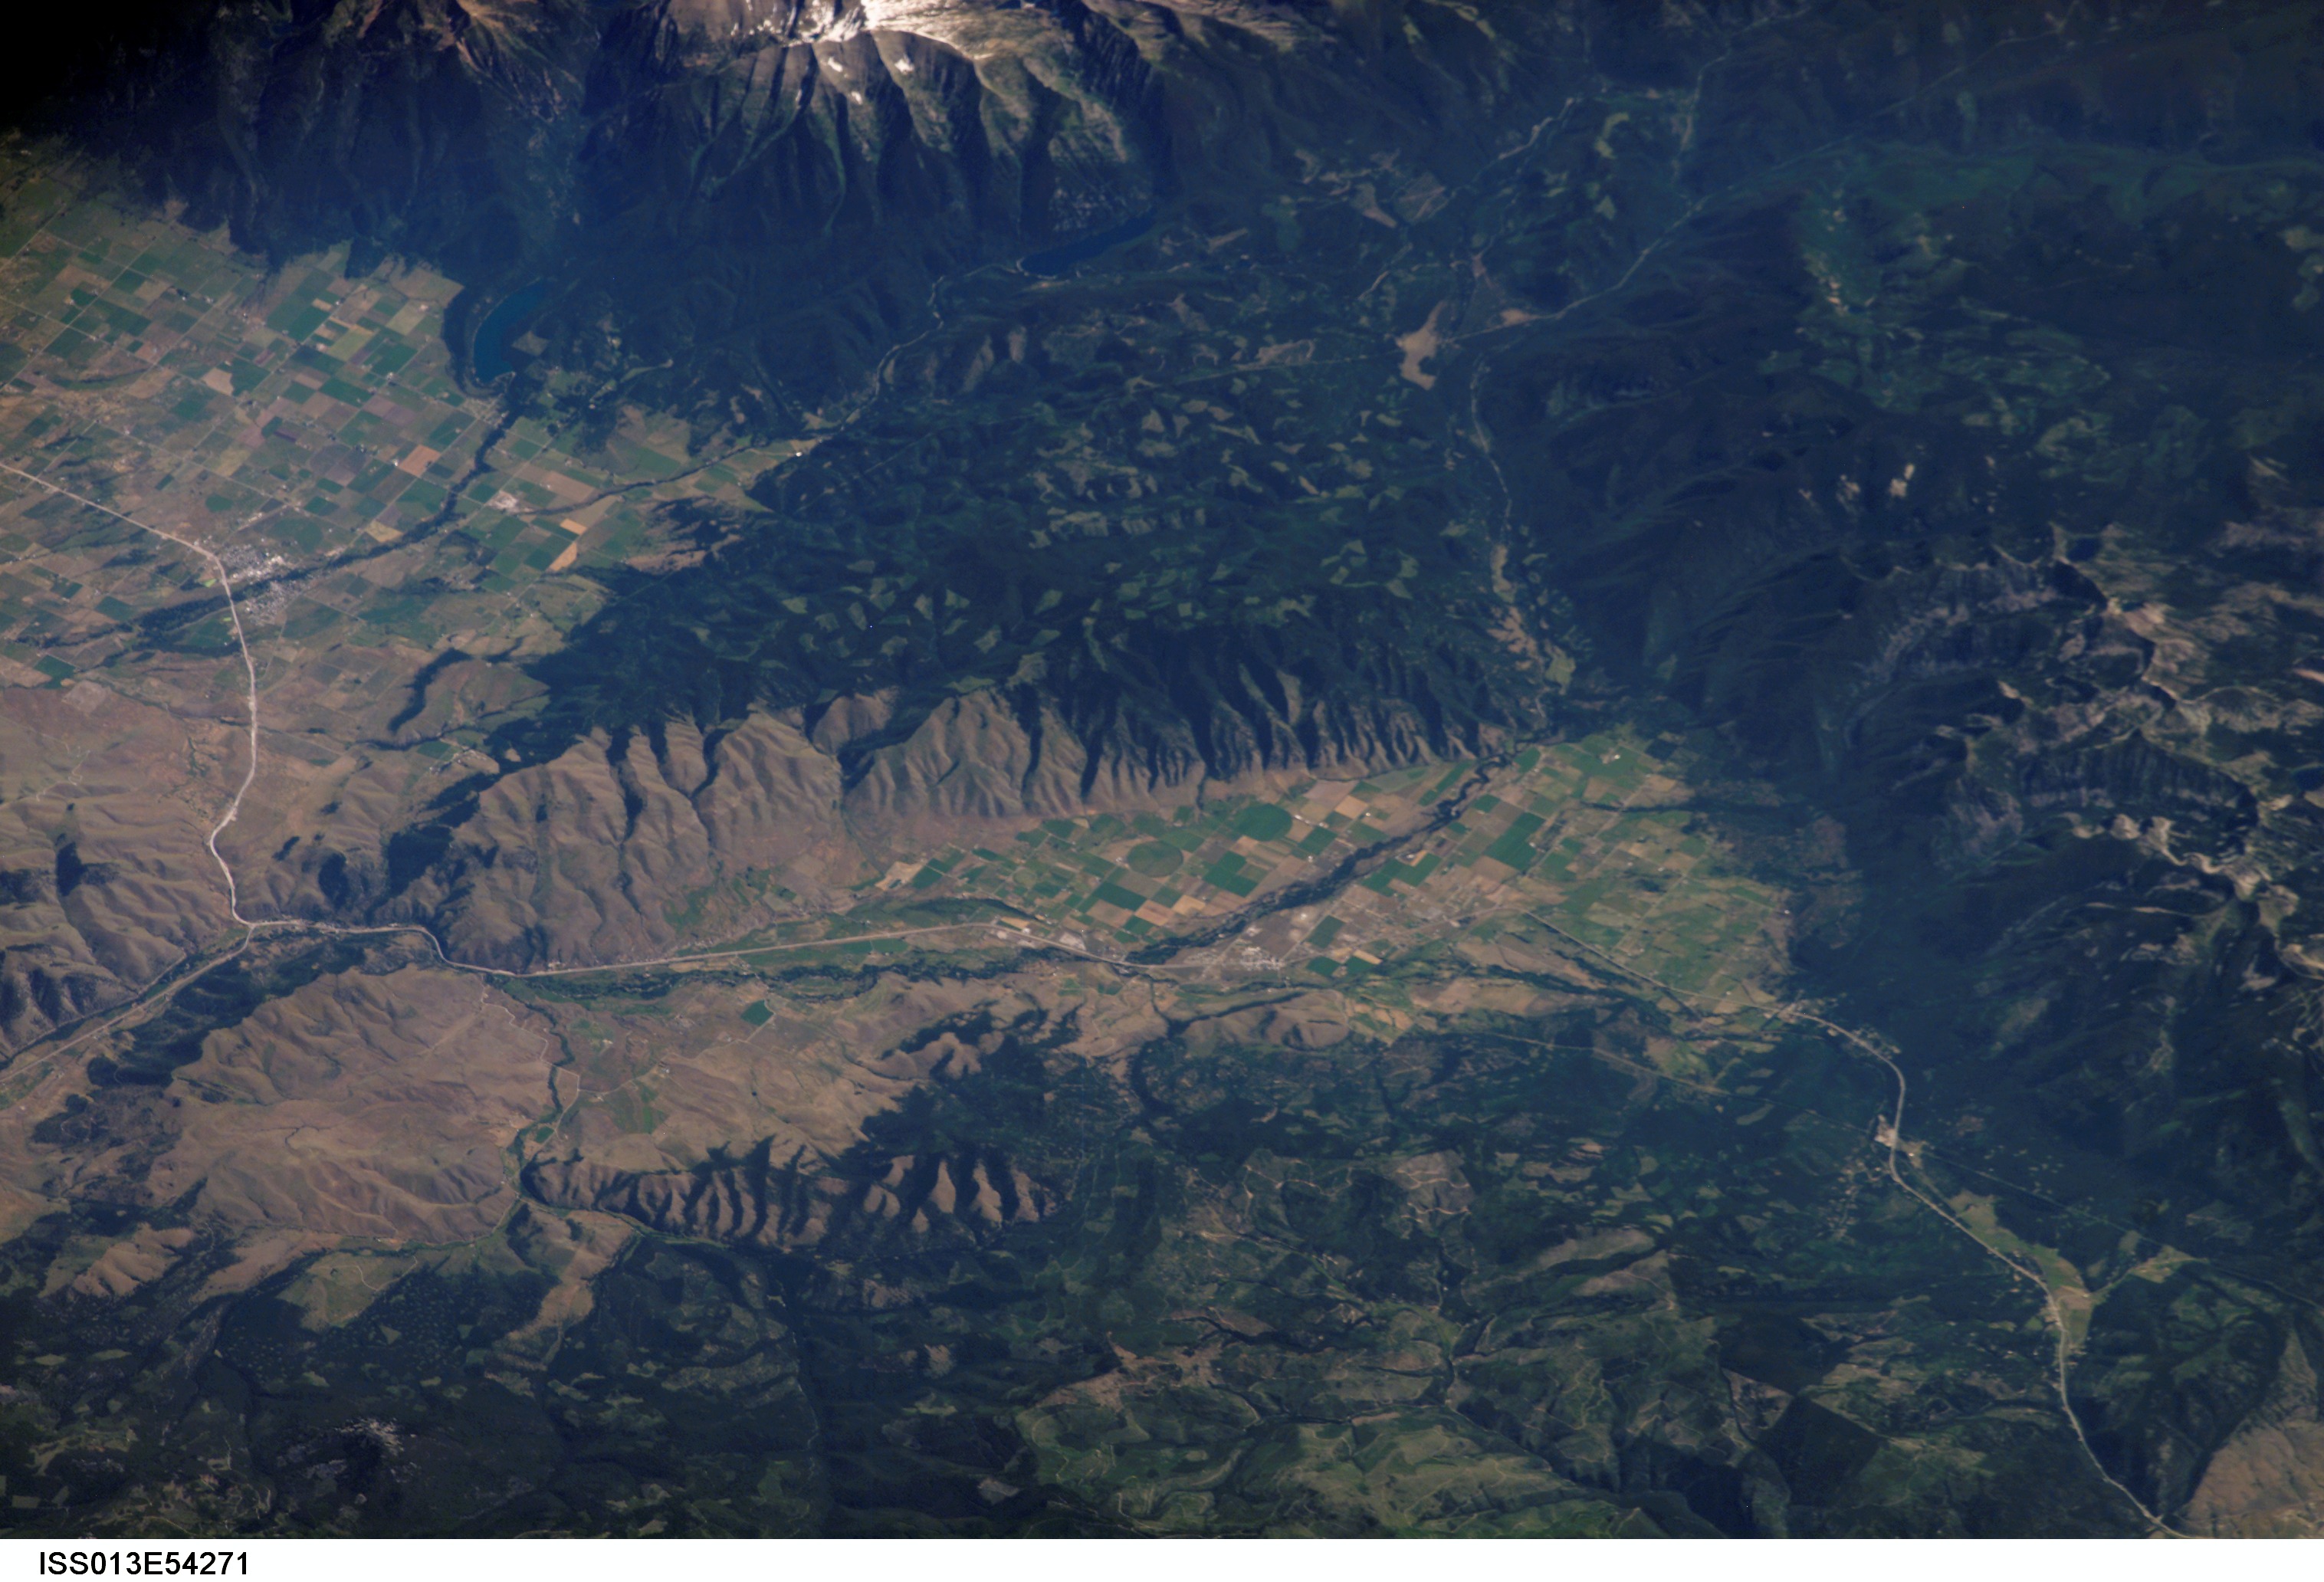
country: USA-MONTANA
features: RAVALLI, ARLEE, MISSION MTS.
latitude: 47.2
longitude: -114.0
